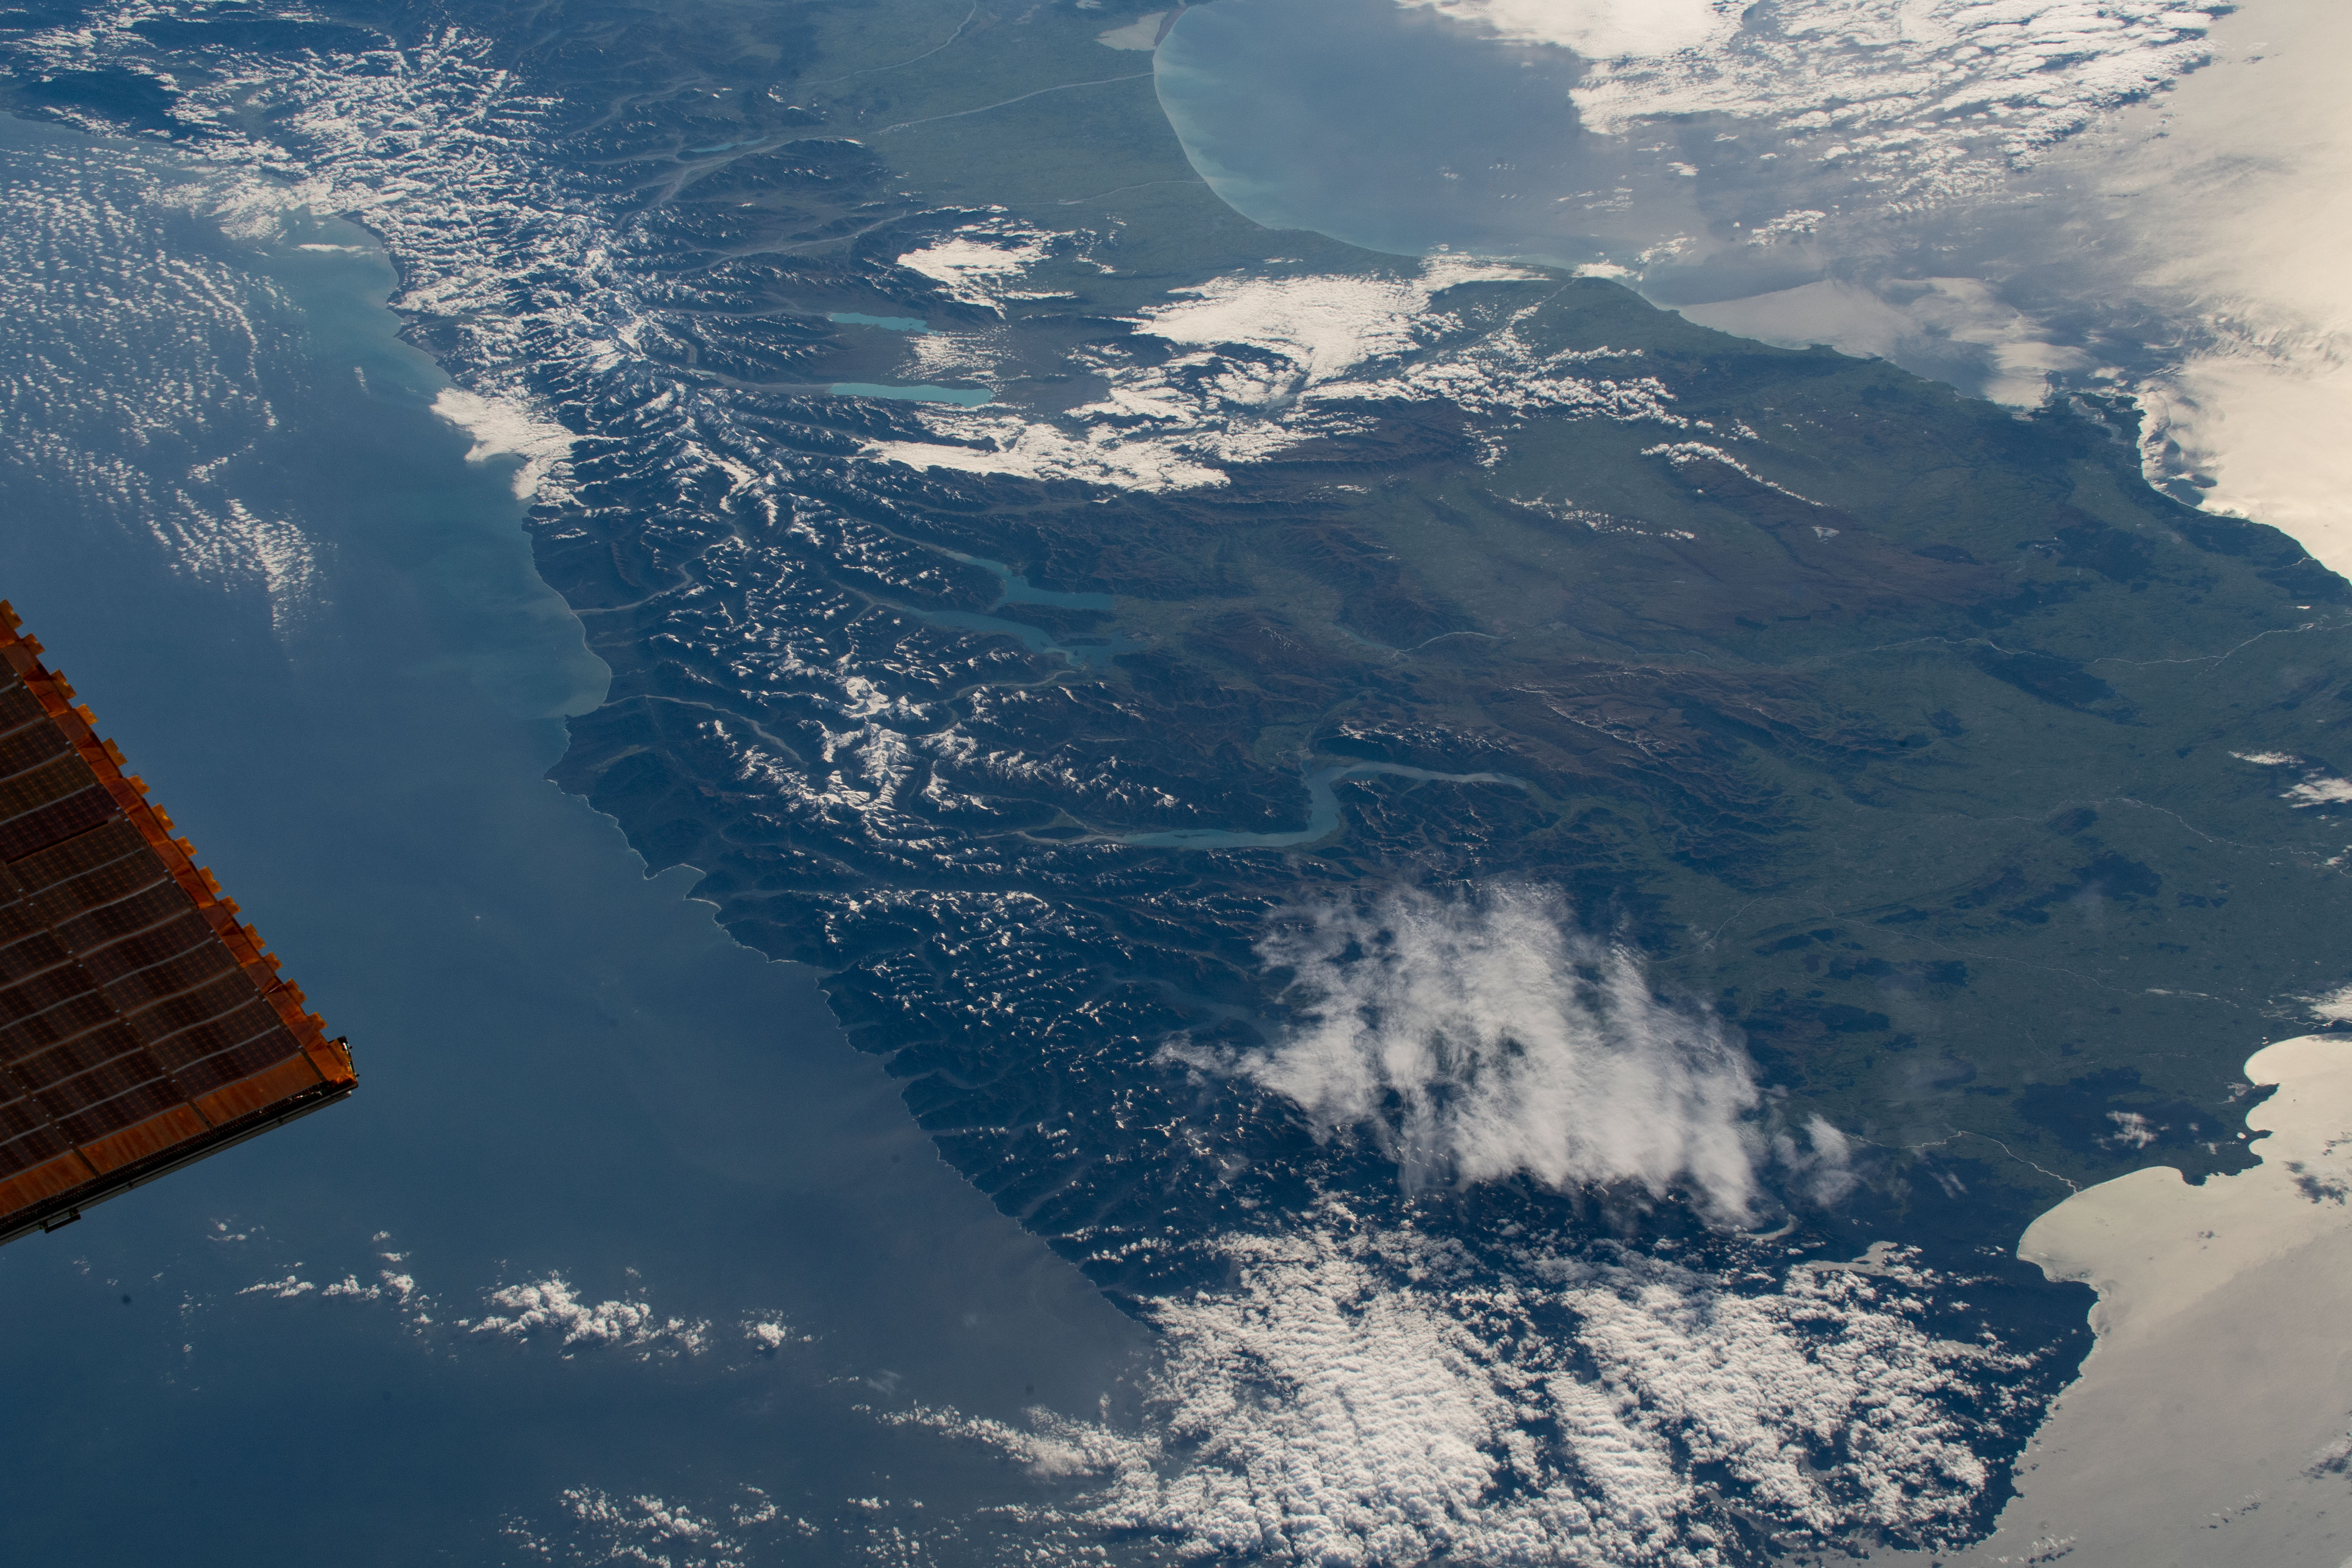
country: NEW ZEALAND-SI
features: SOUTH ISLAND, SOUTHERN ALPS MOUNTAINS, LAKE WAKATIPU, LAKE PUKAKI
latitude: -45.0
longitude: 168.5
